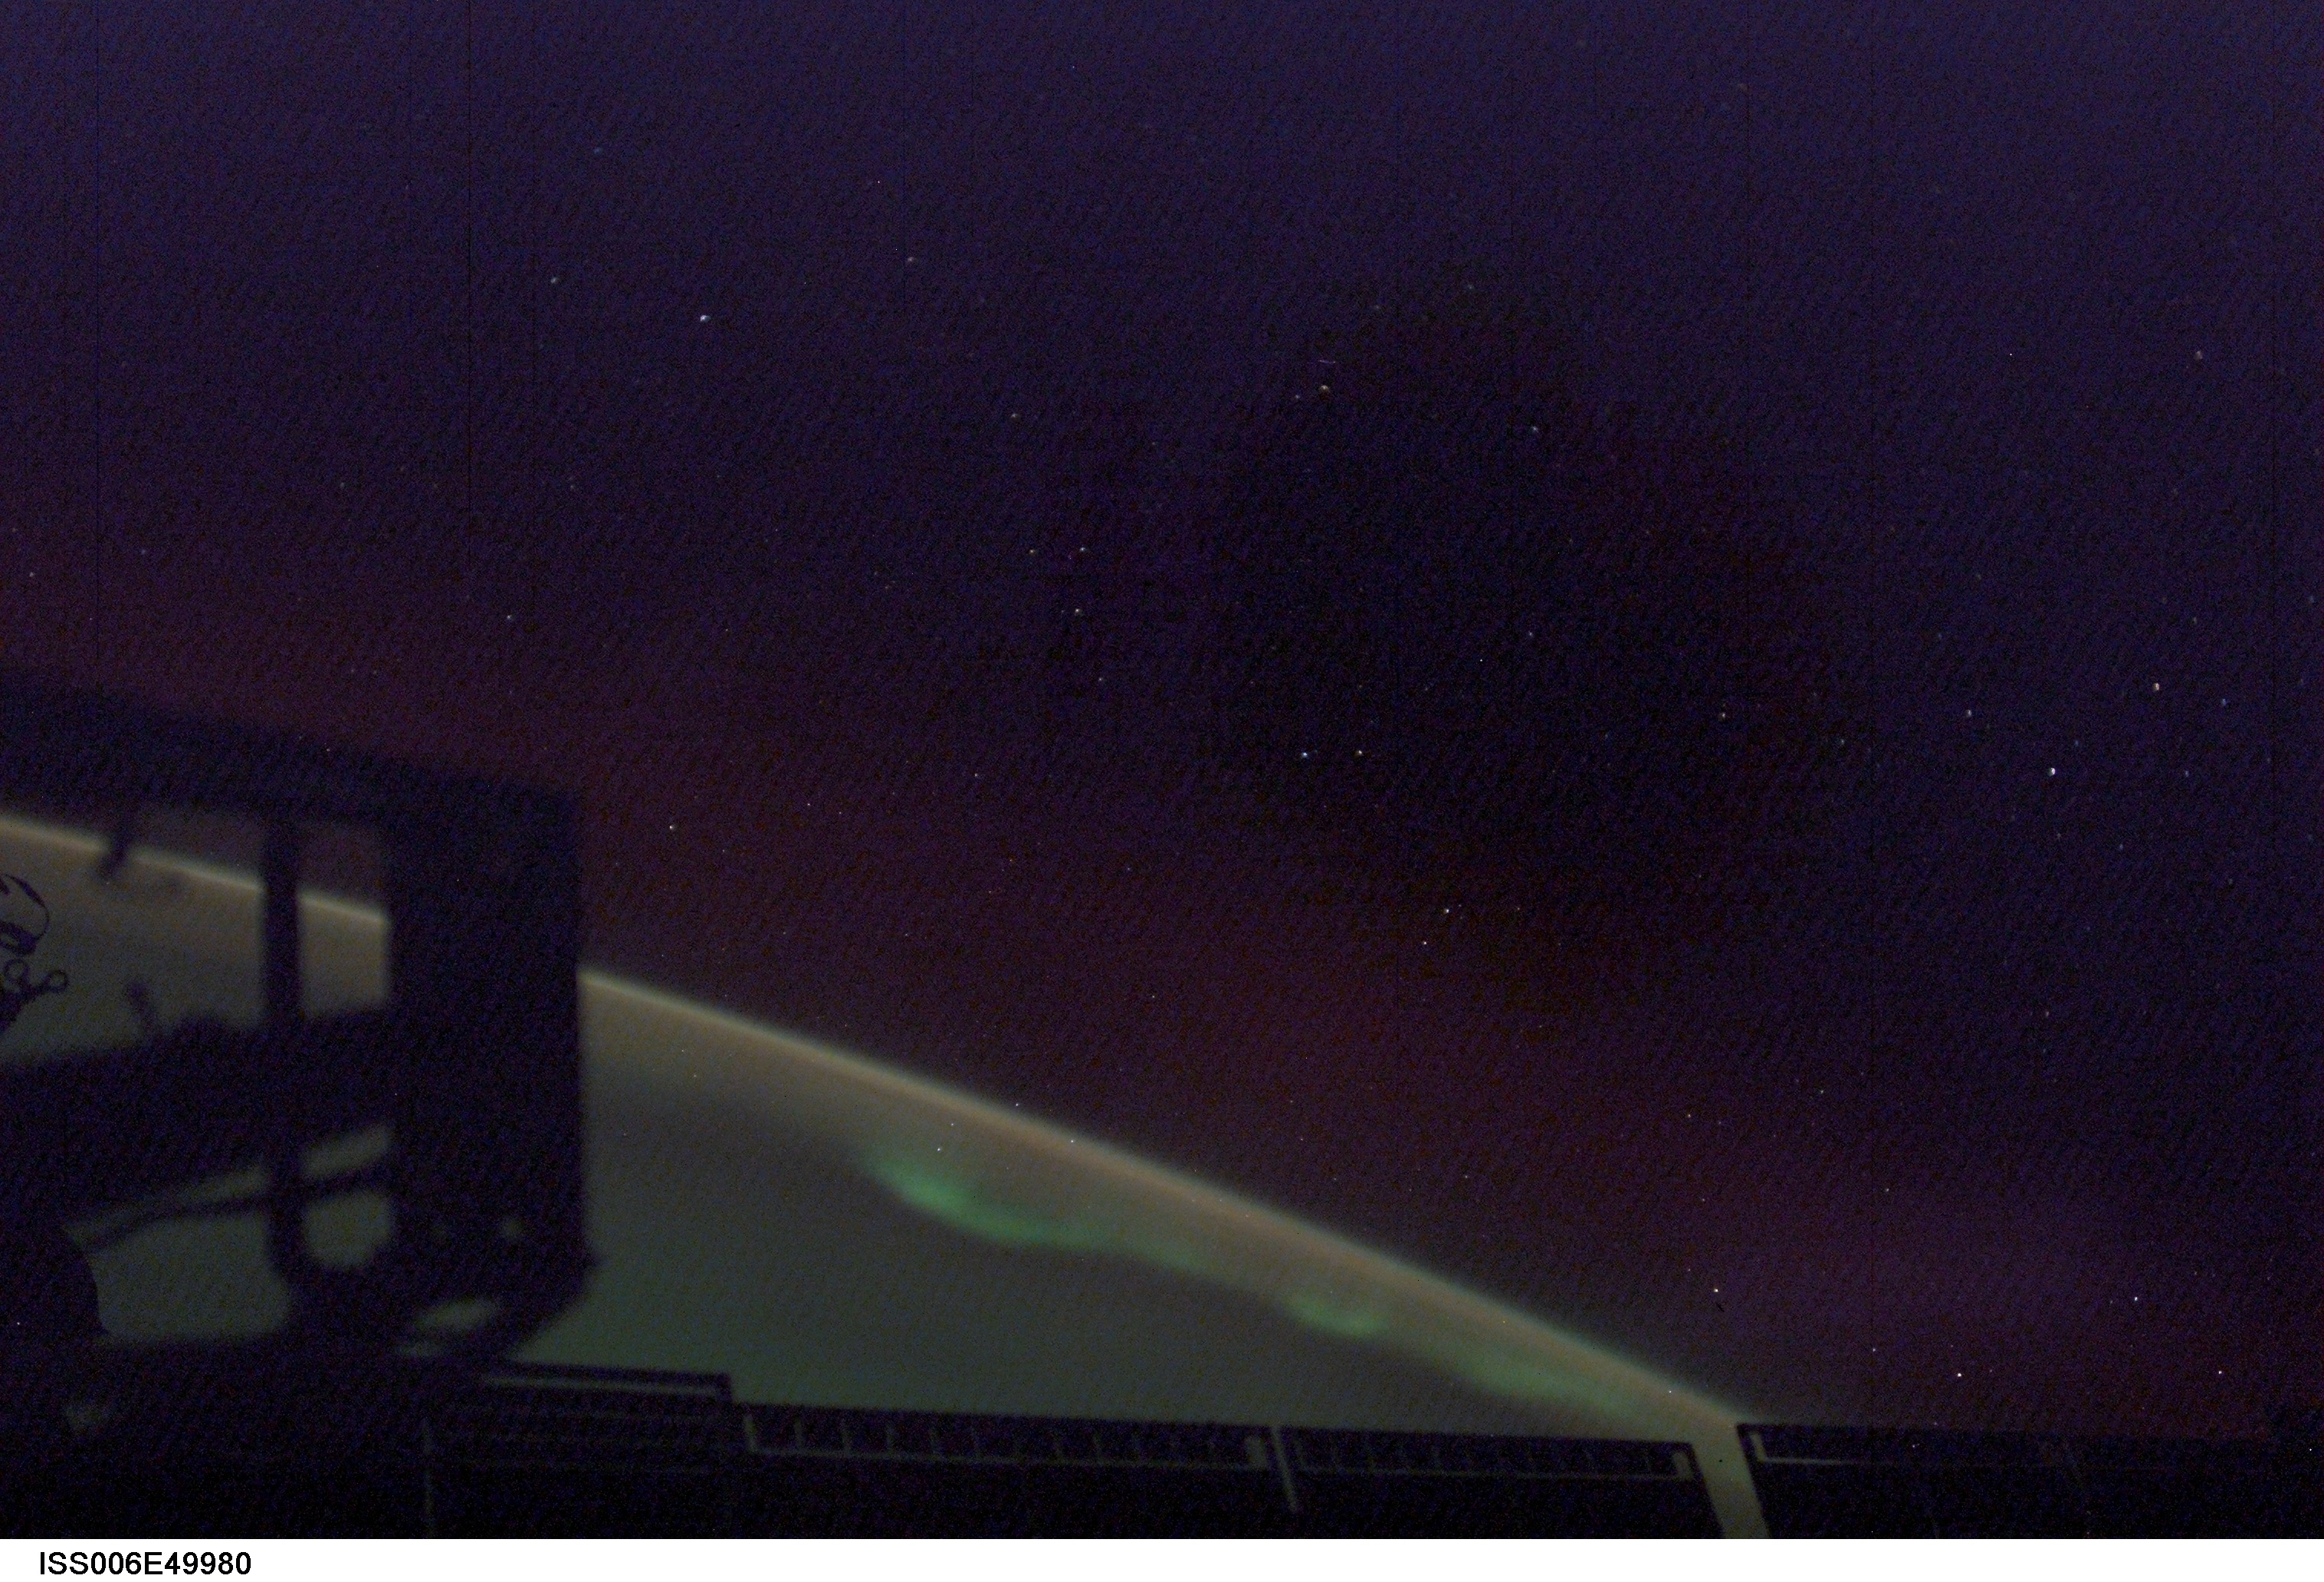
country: AURORA
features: AURORA AUSTRALIS, STARS, ISS
